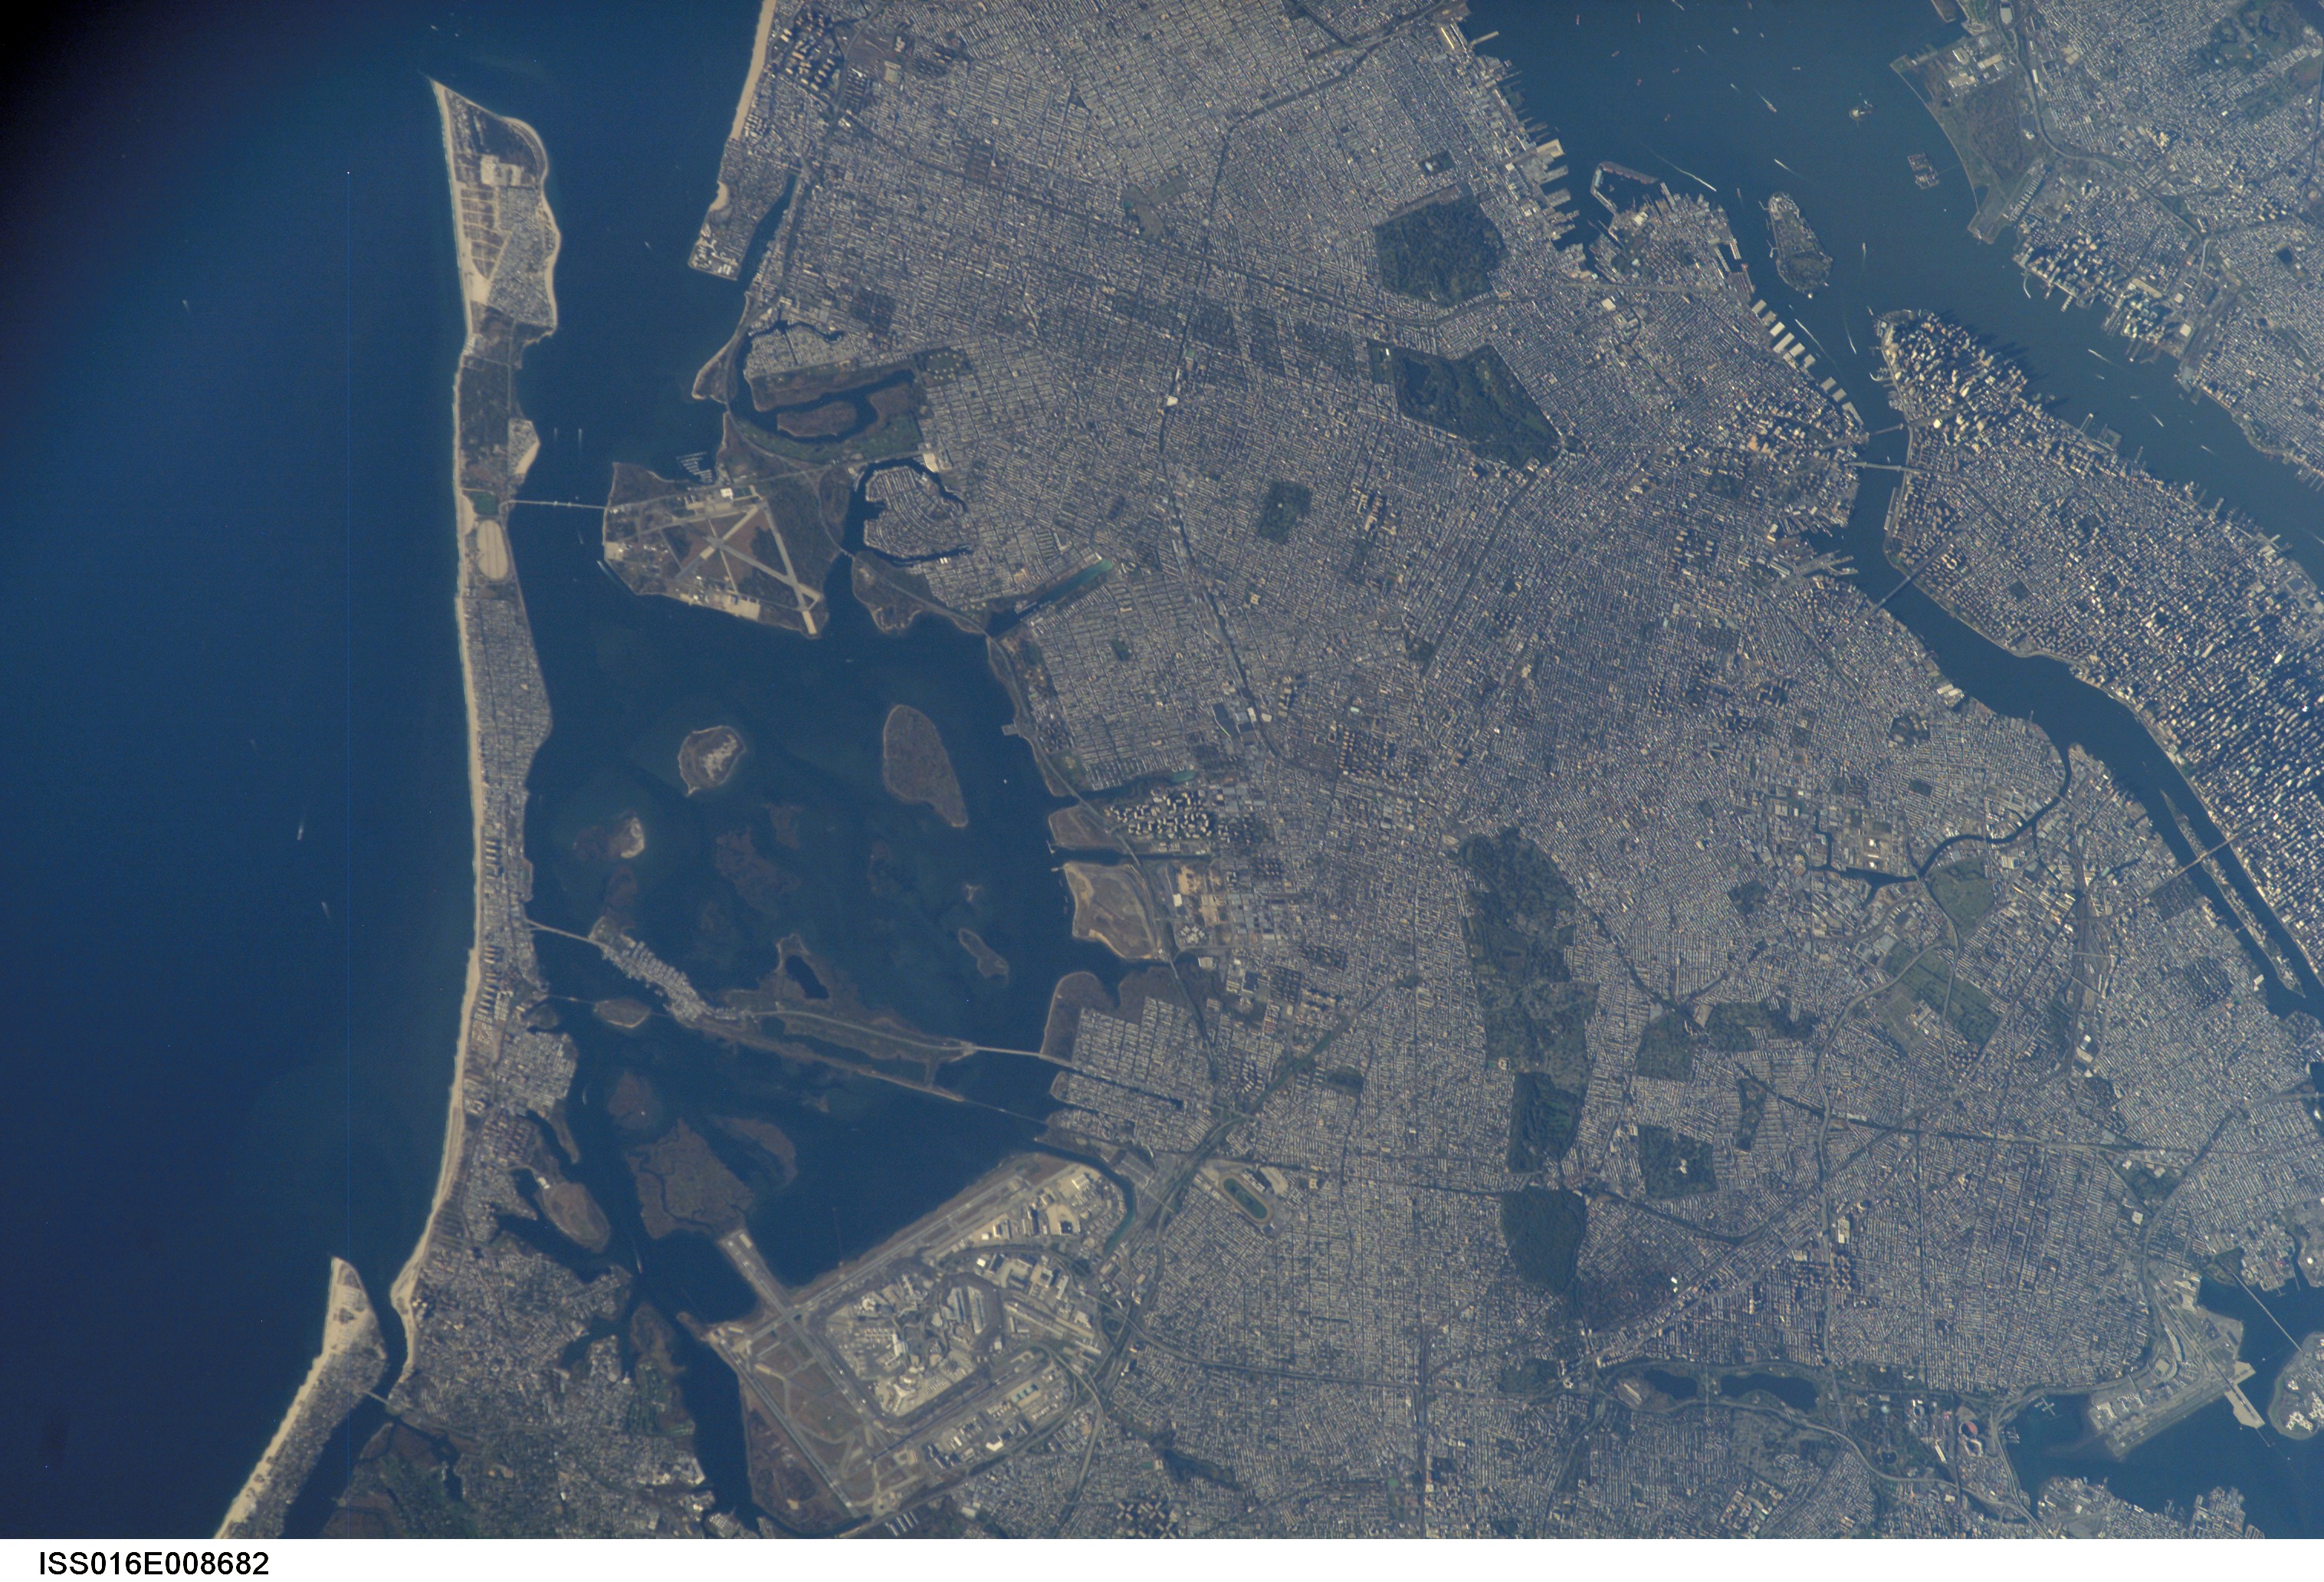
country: USA-NEW YORK
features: FLOYD BENNETT FIELD, BROOKLYN
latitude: 40.6
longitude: -73.9
